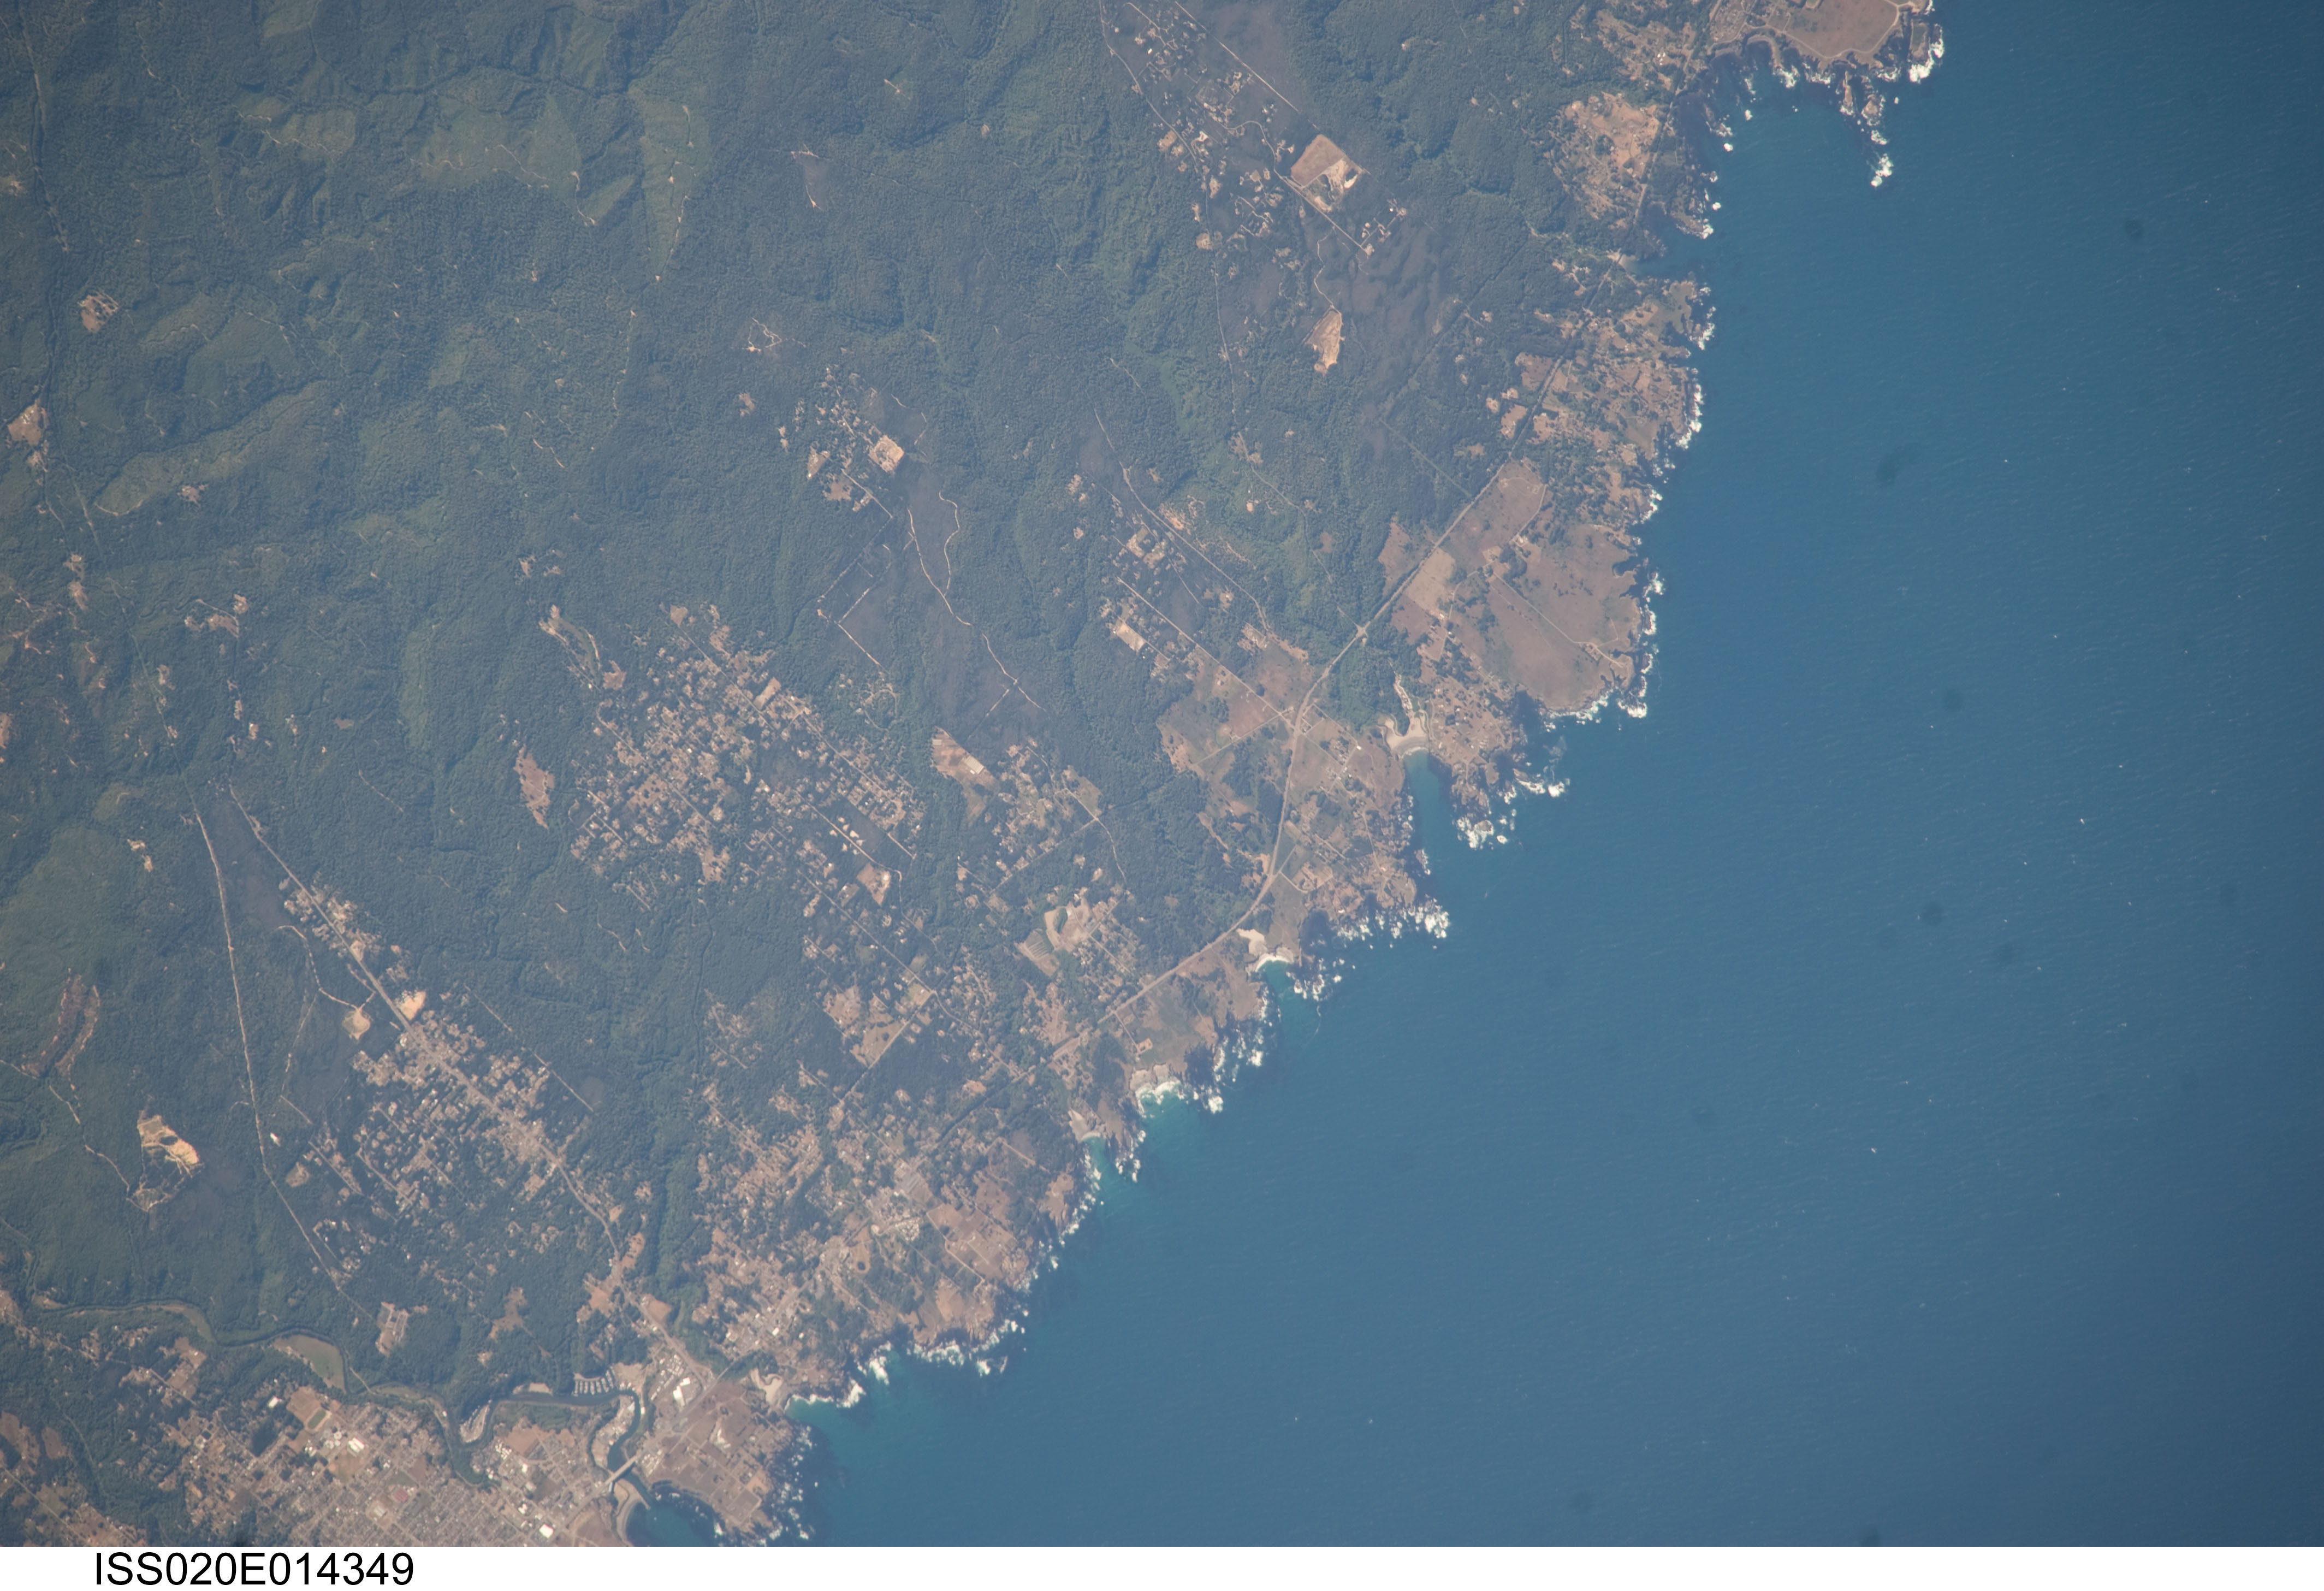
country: USA-CALIFORNIA
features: COAST, HILLS, FOREST, MENDOCINO, FORT BRAGG
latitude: 39.4
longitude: -123.8
